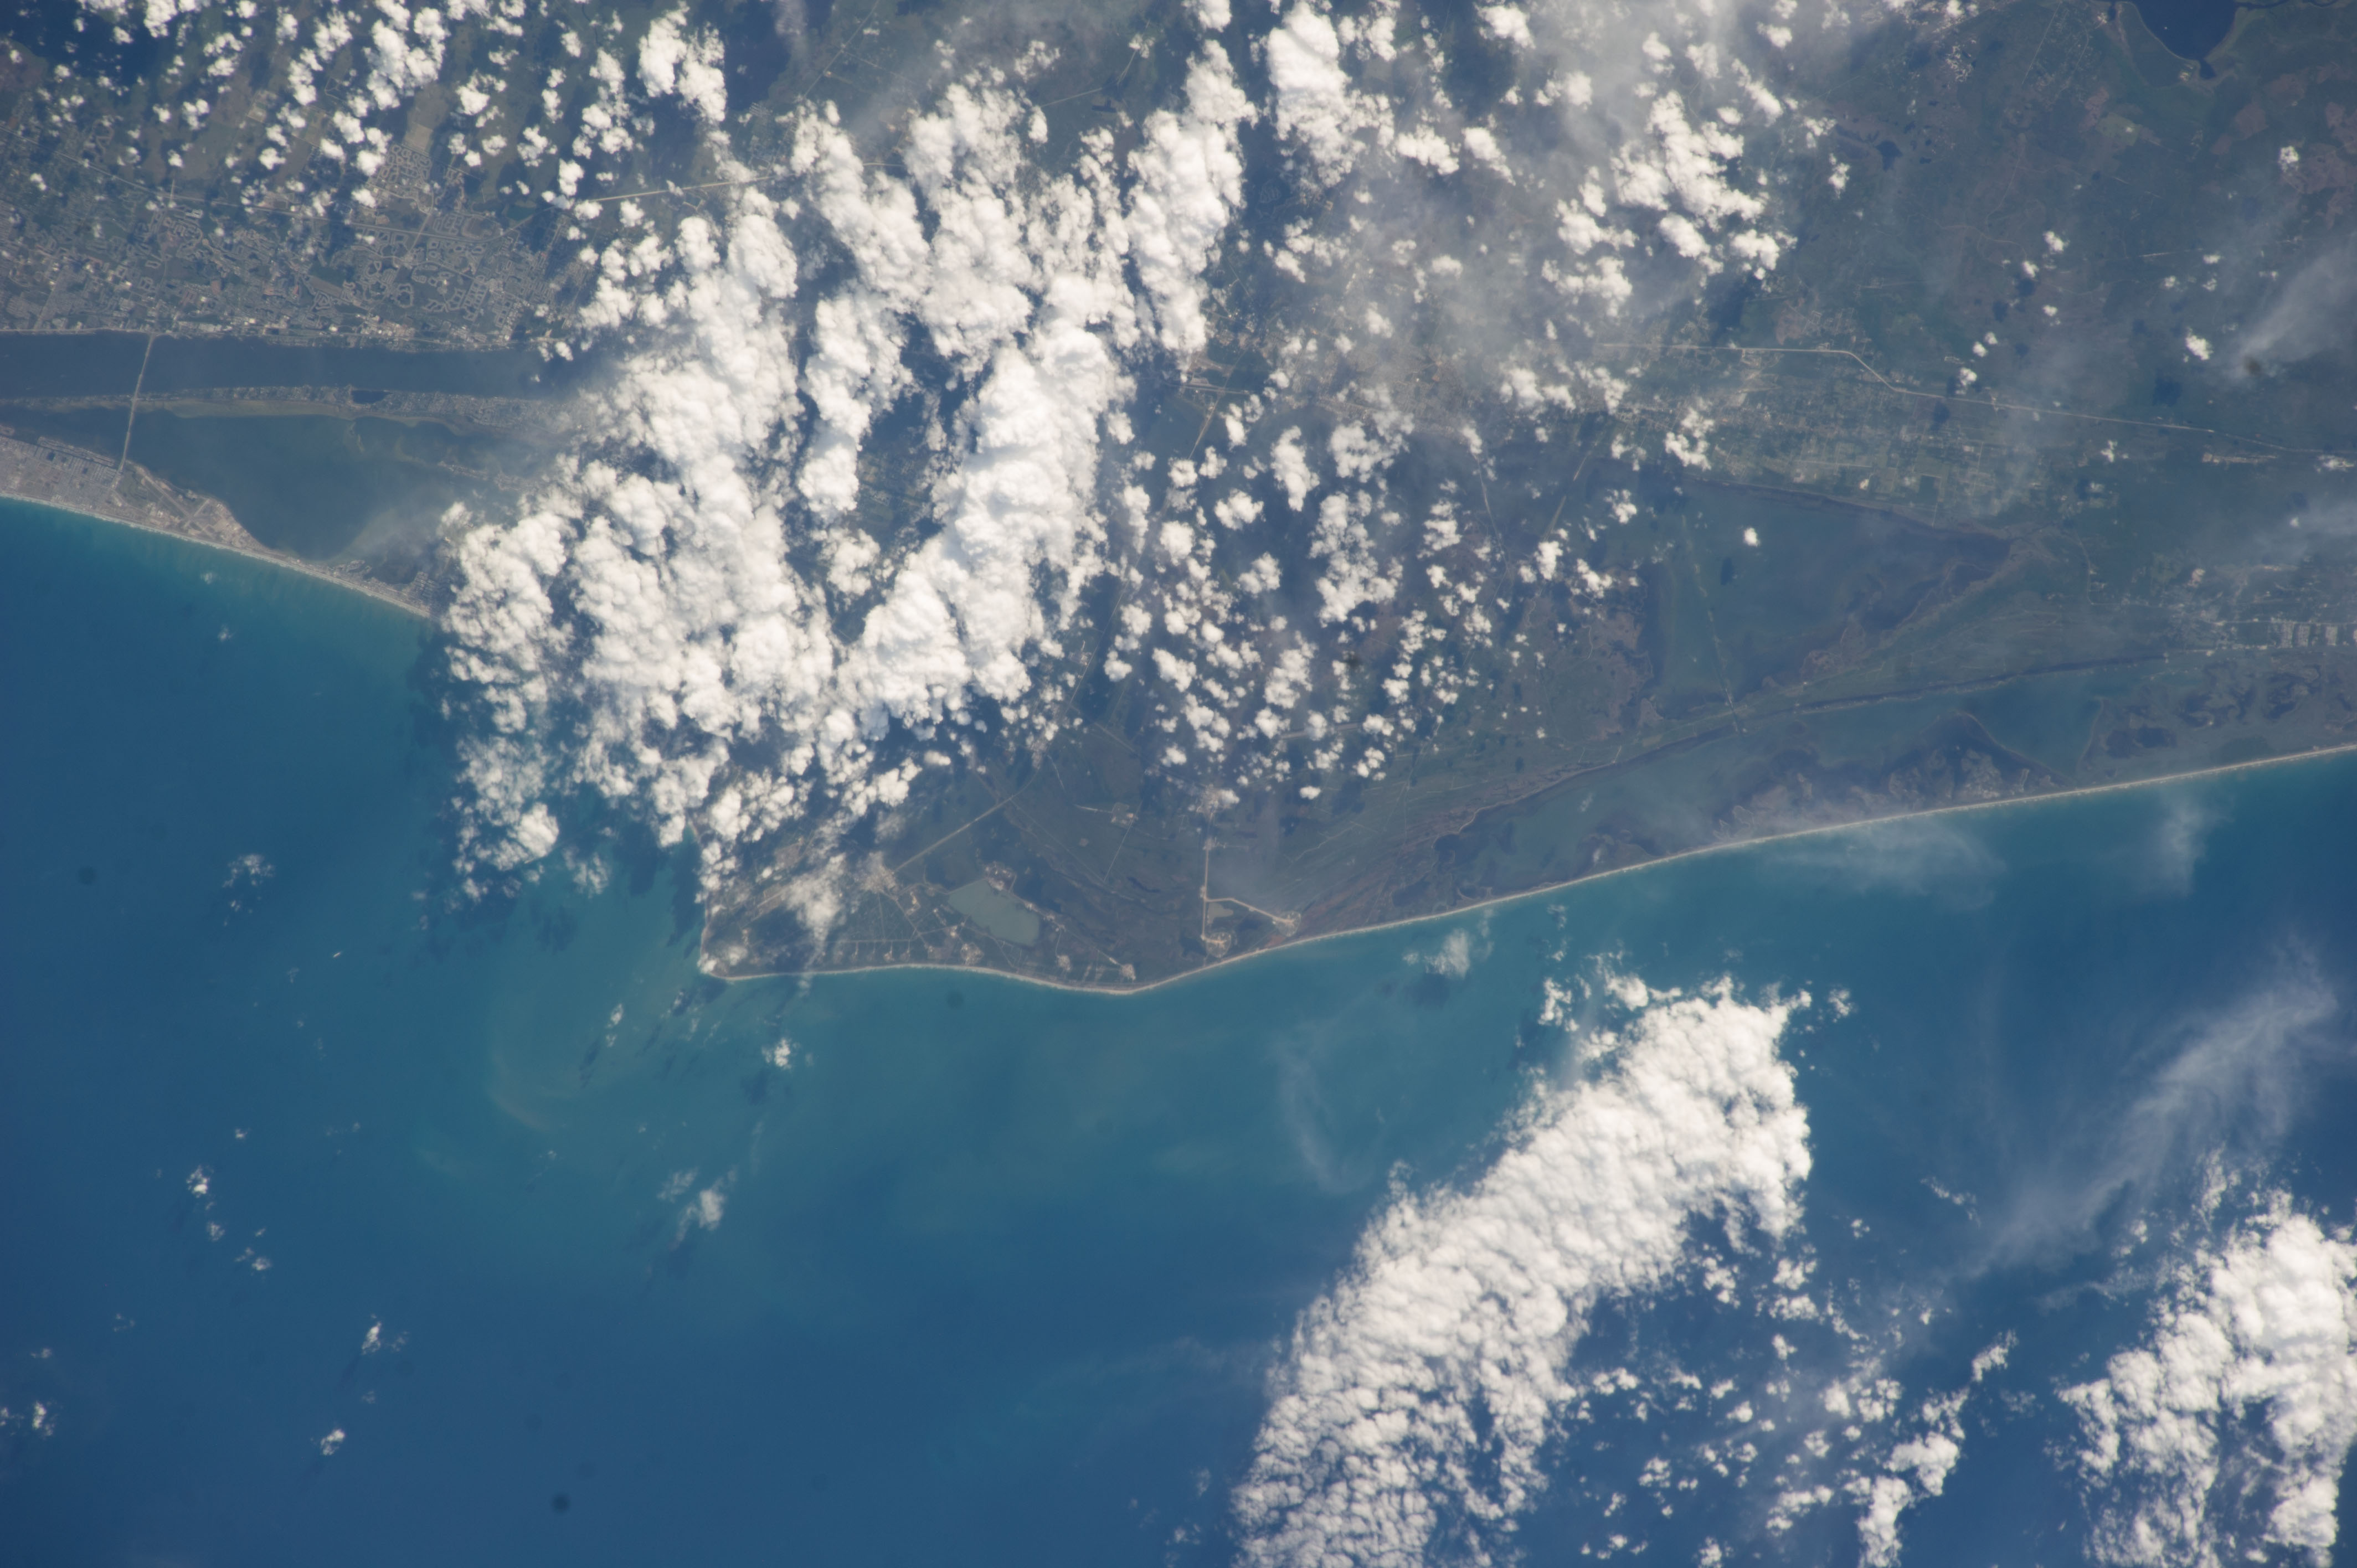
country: USA-FLORIDA
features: KENNEDY SPACE CENTER, INDIAN RIVER, NASA SHUTTLE LANDING FACILITY, TITUSVILLE, CAPE CANAVERAL AIR FORCE STATION, BANANA RIVER, COAST
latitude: 28.6
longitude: -80.7
